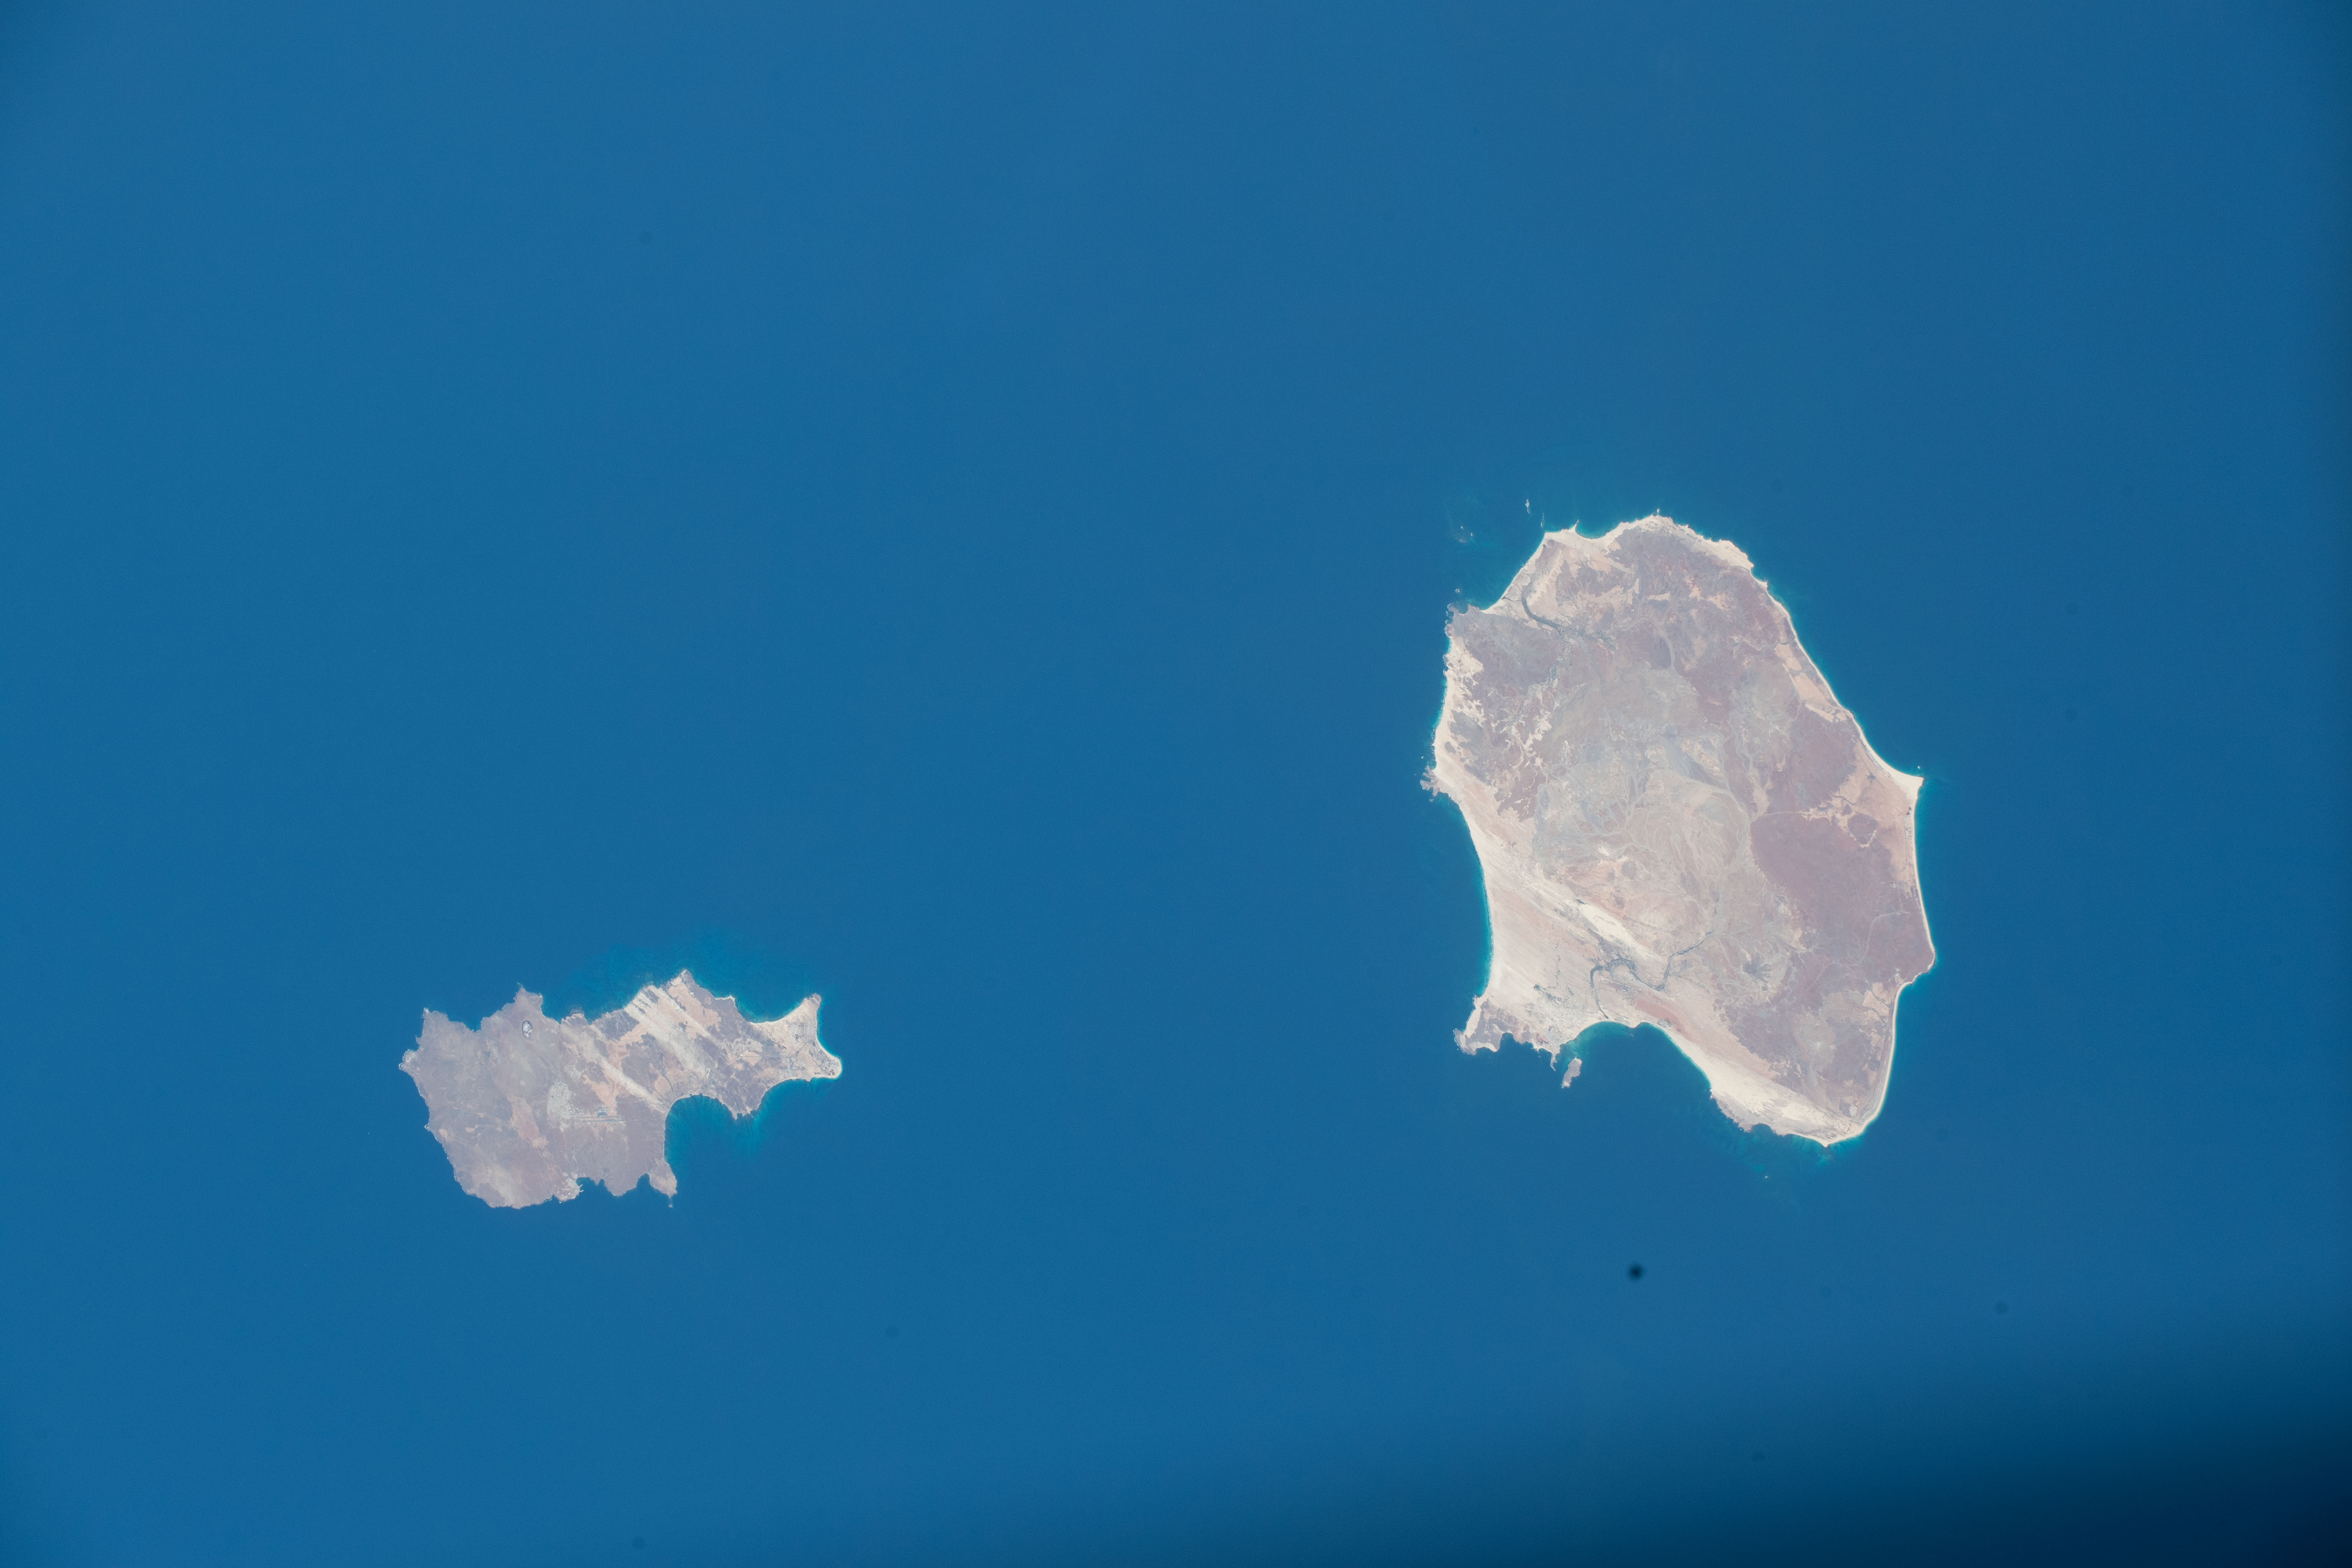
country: CAPE VERDE ISLANDS
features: RABIL AIRPORT, CAPE VERDE ISLANDS, AMILCAR CABRAL INTERNATIONAL AIRPORT
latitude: 16.4
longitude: -22.8
